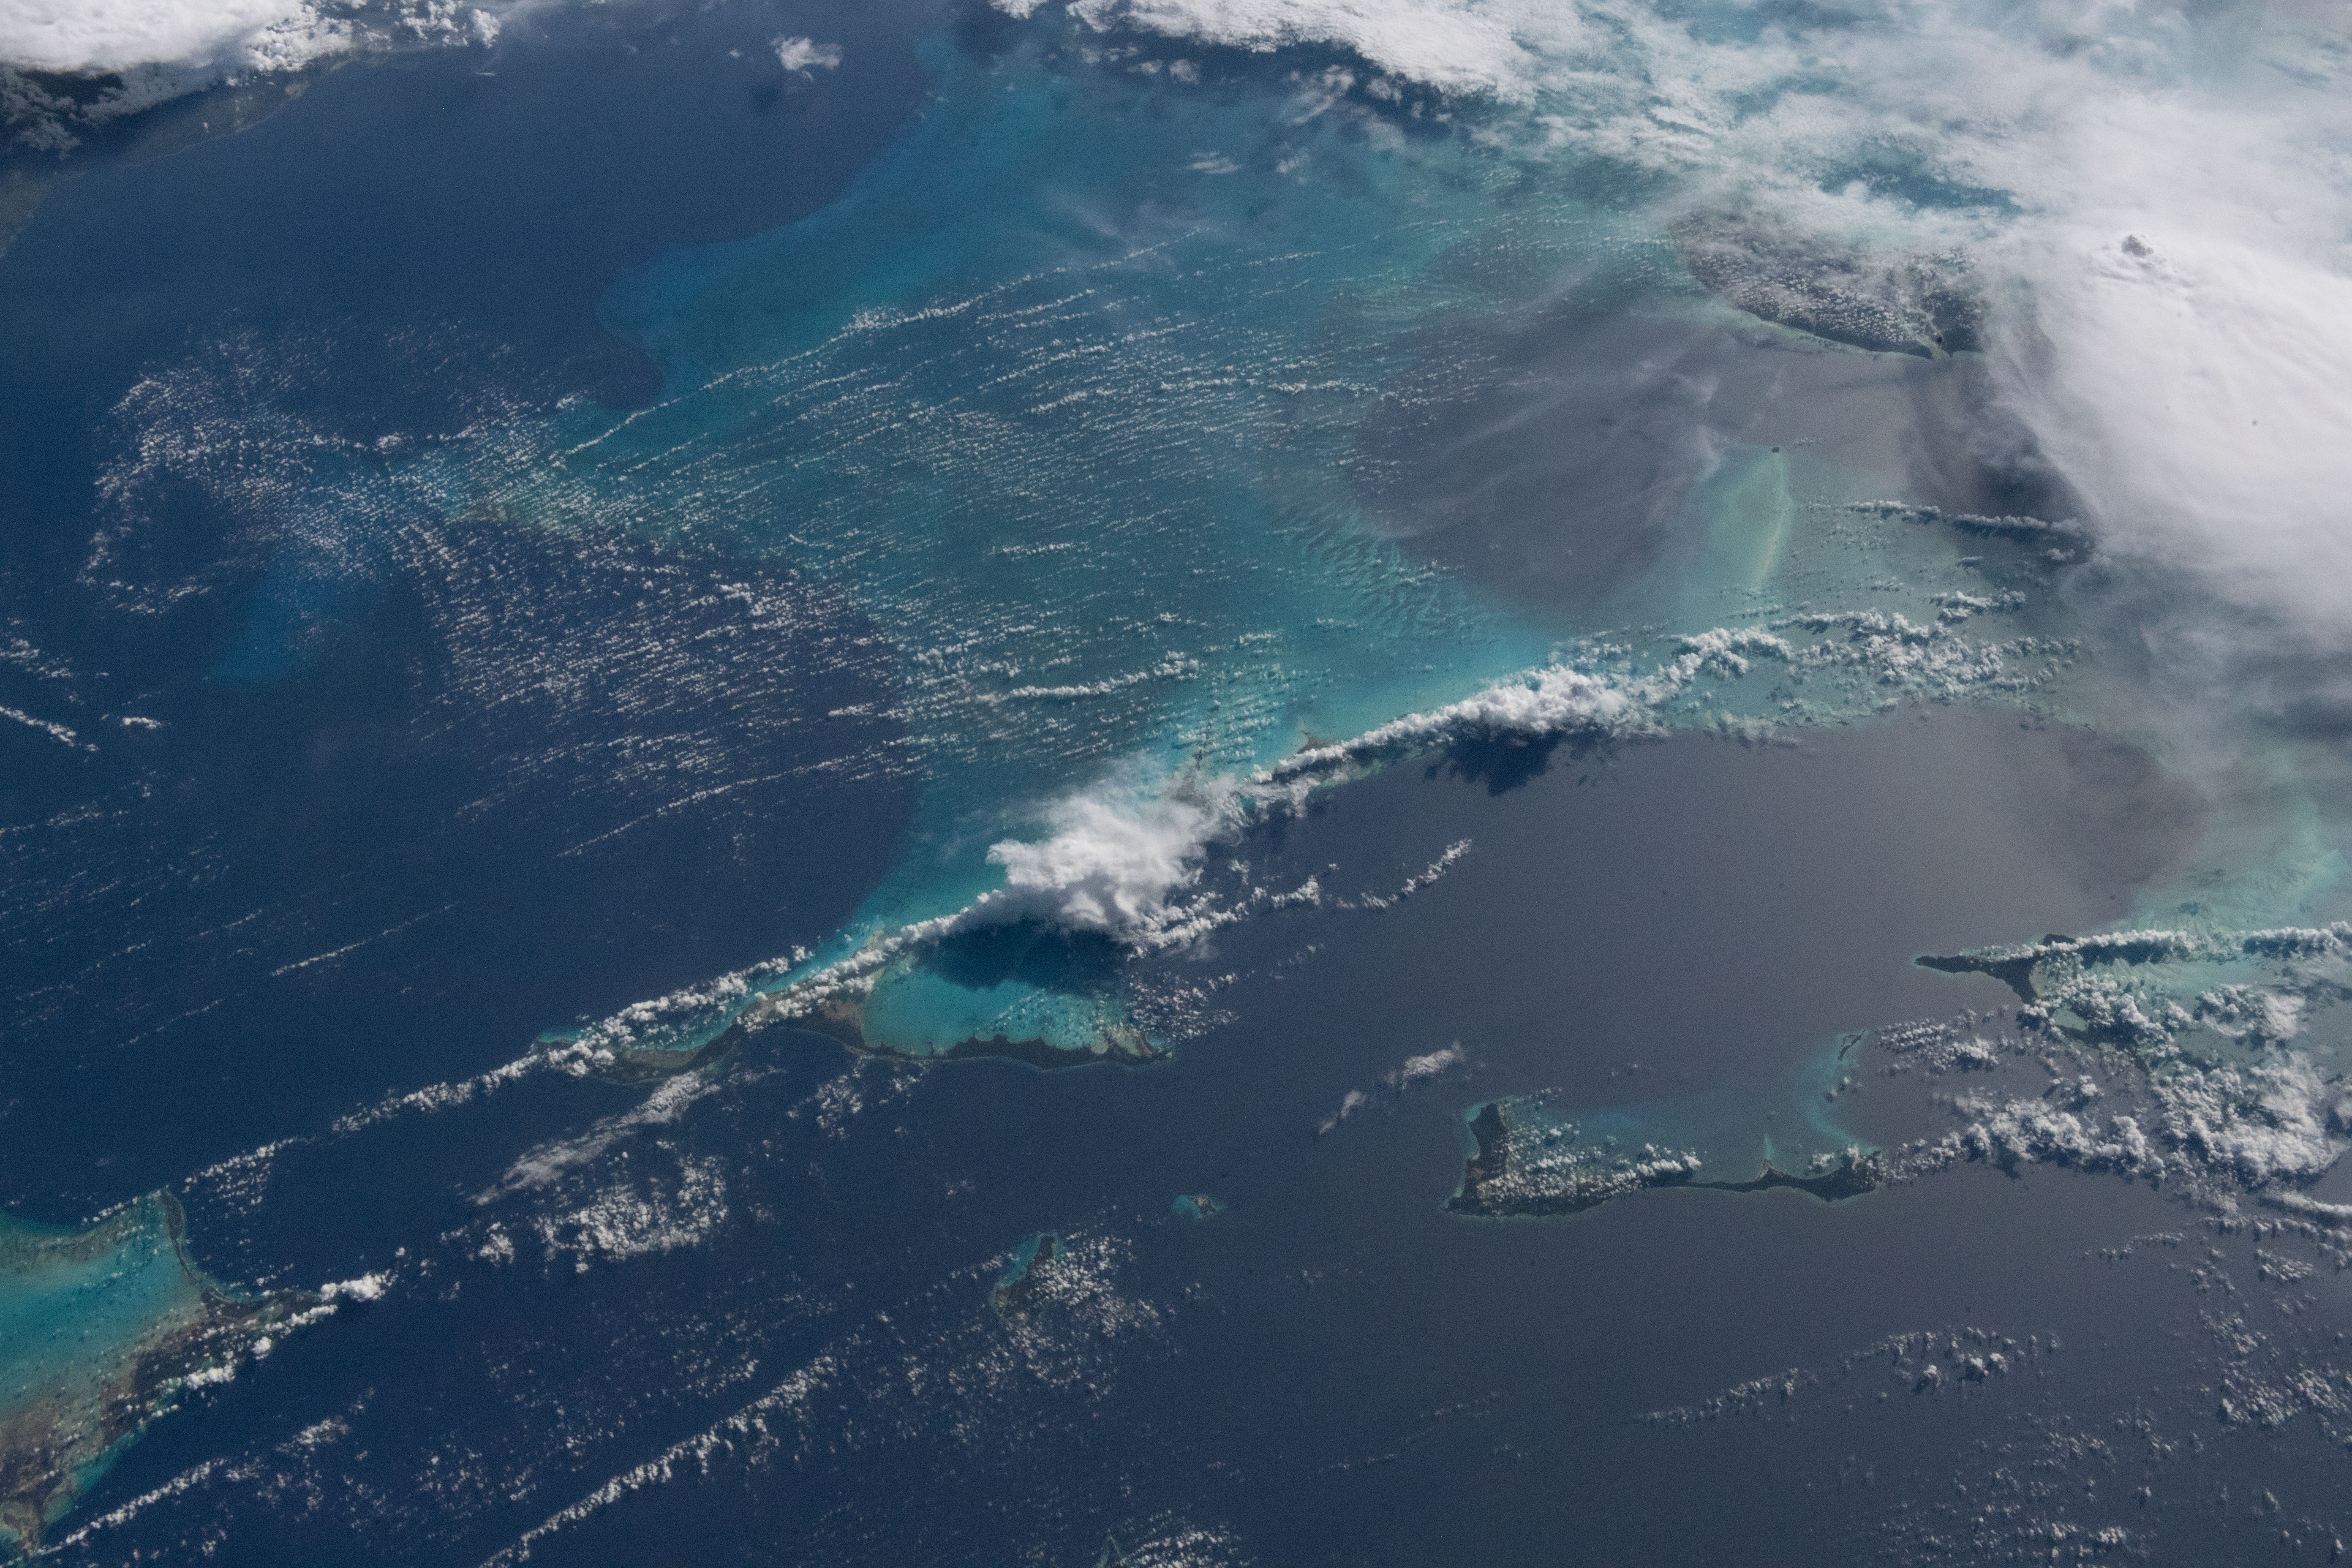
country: BAHAMAS
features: LONG ISLAND, CAT ISLAND, COCKBURN ISLAND, CROOKED ISLAND
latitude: 23.4
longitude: -75.8
